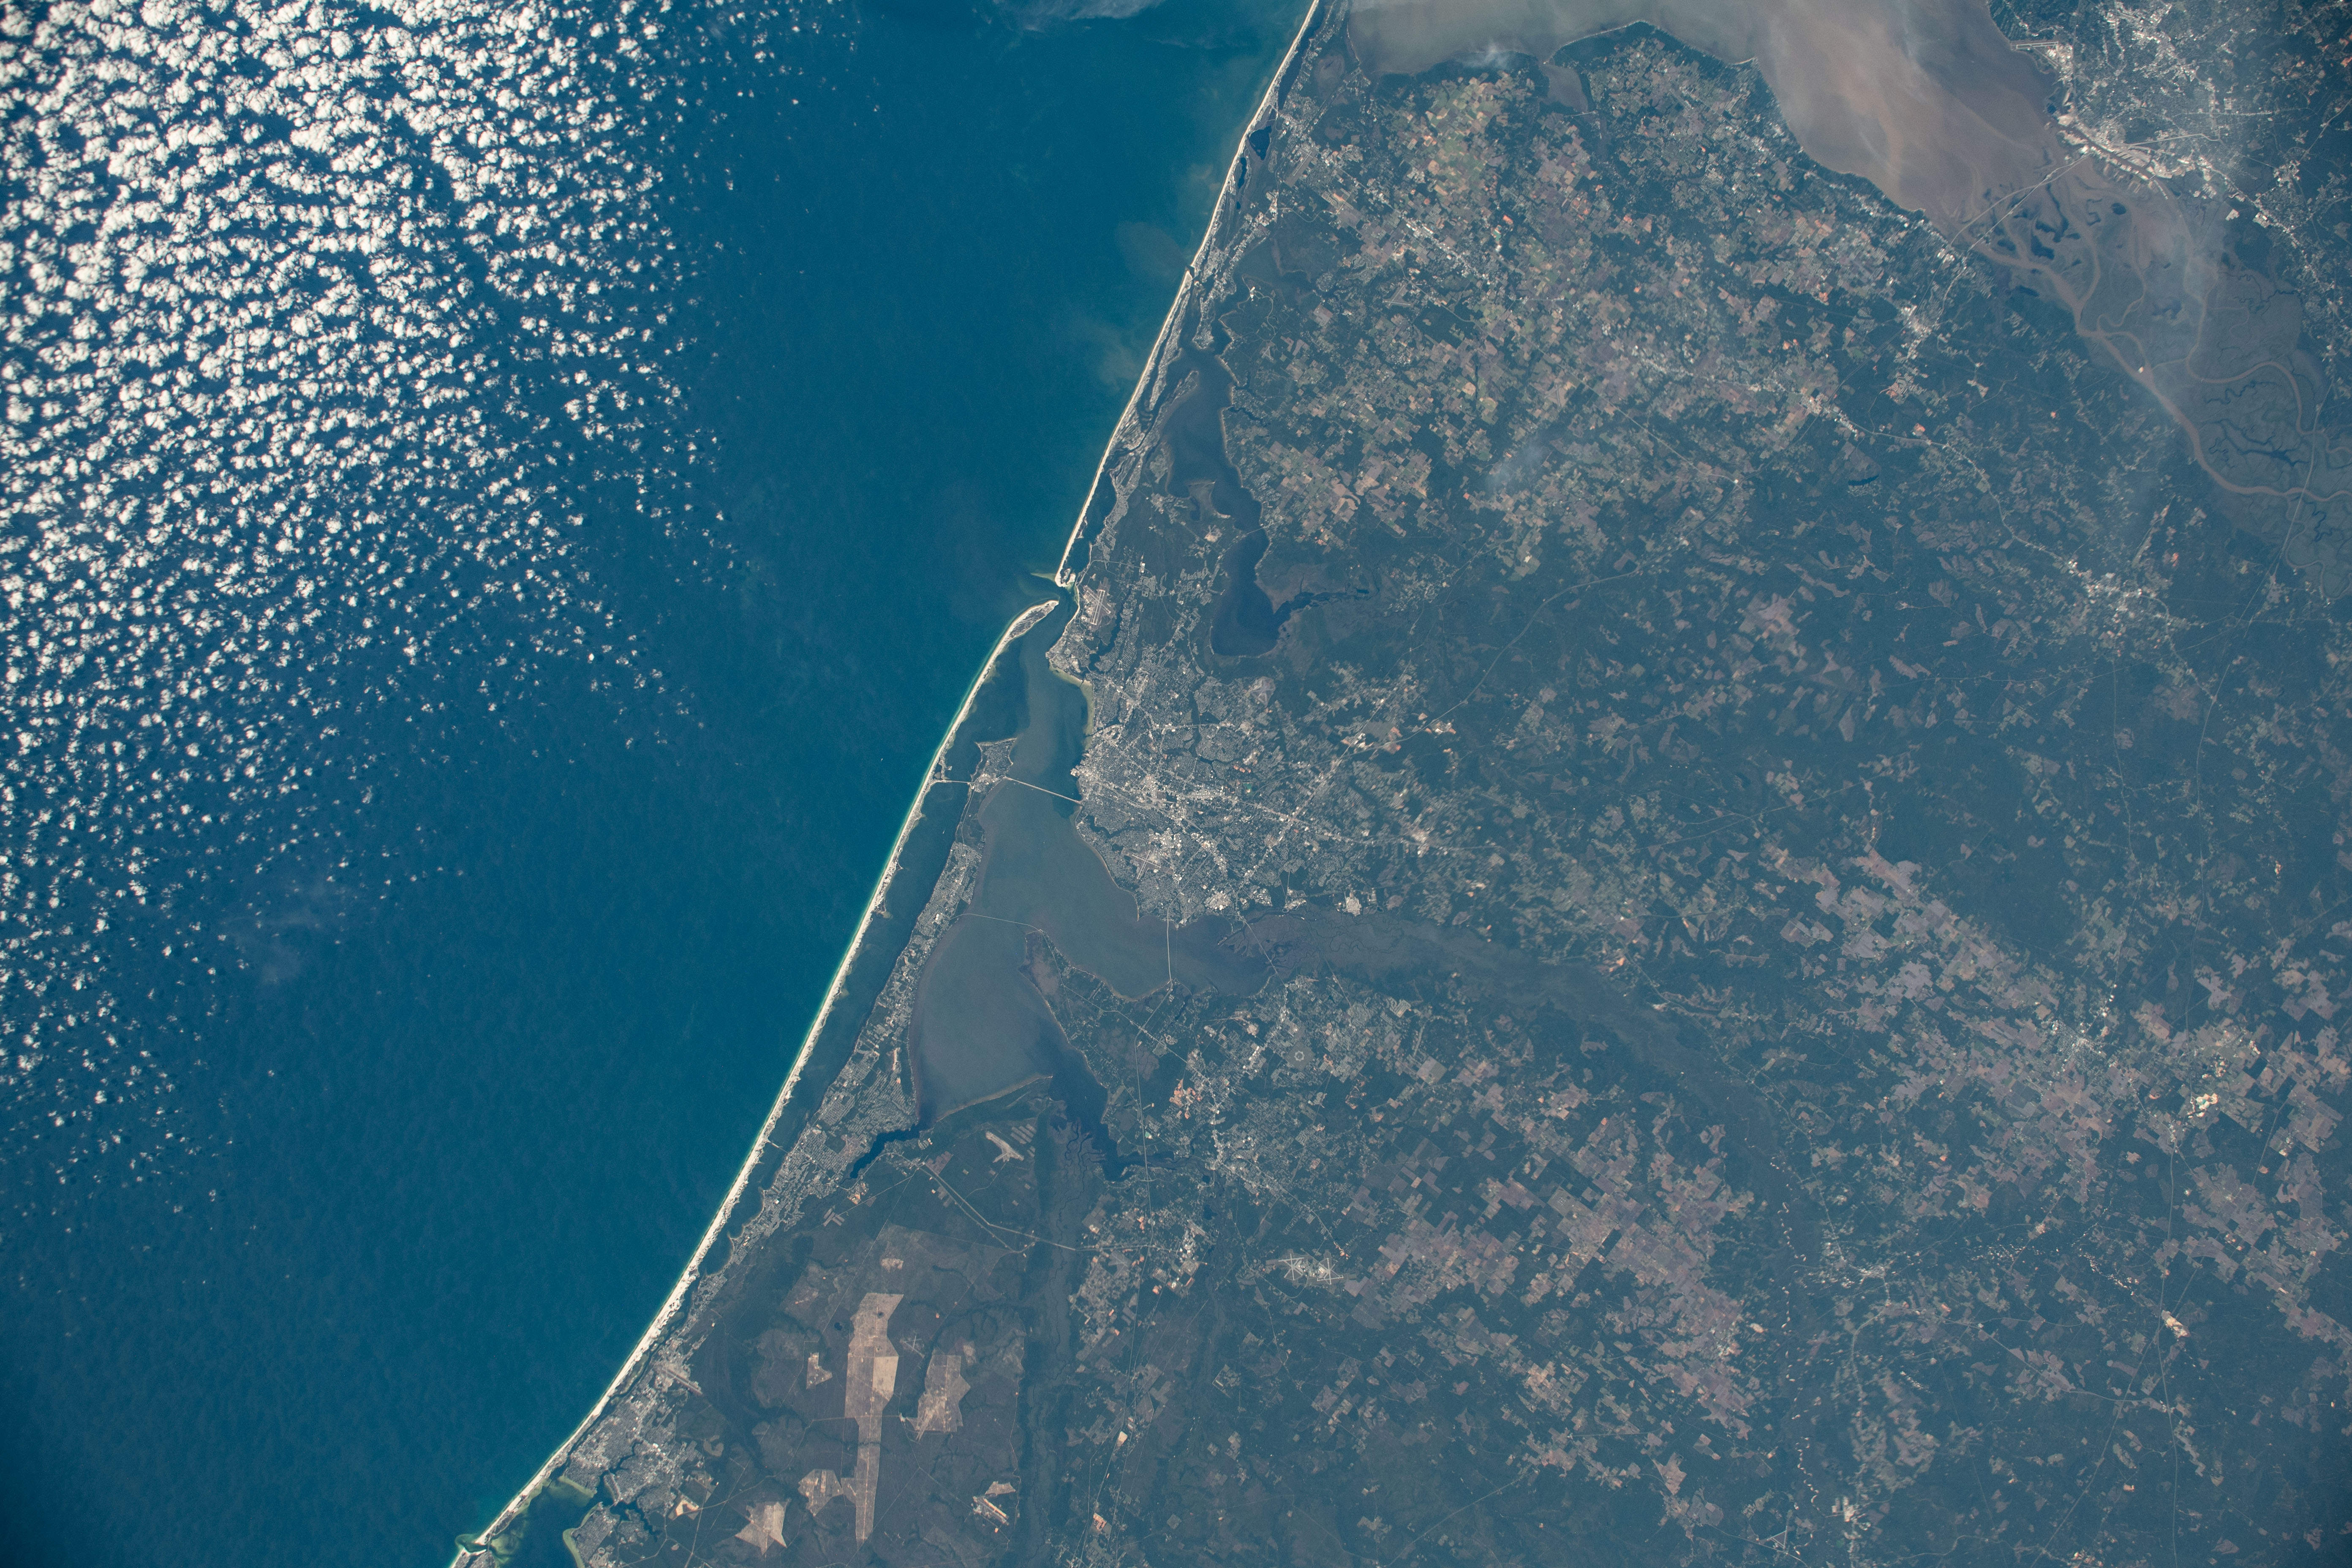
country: USA-FLORIDA
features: SANTA ROSA ISLAND, EAST BAY, PENSACOLA, ESCAMBIA BAY, PENSACOLA BAY, PERDIDO BAY
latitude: 30.6
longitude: -87.3
